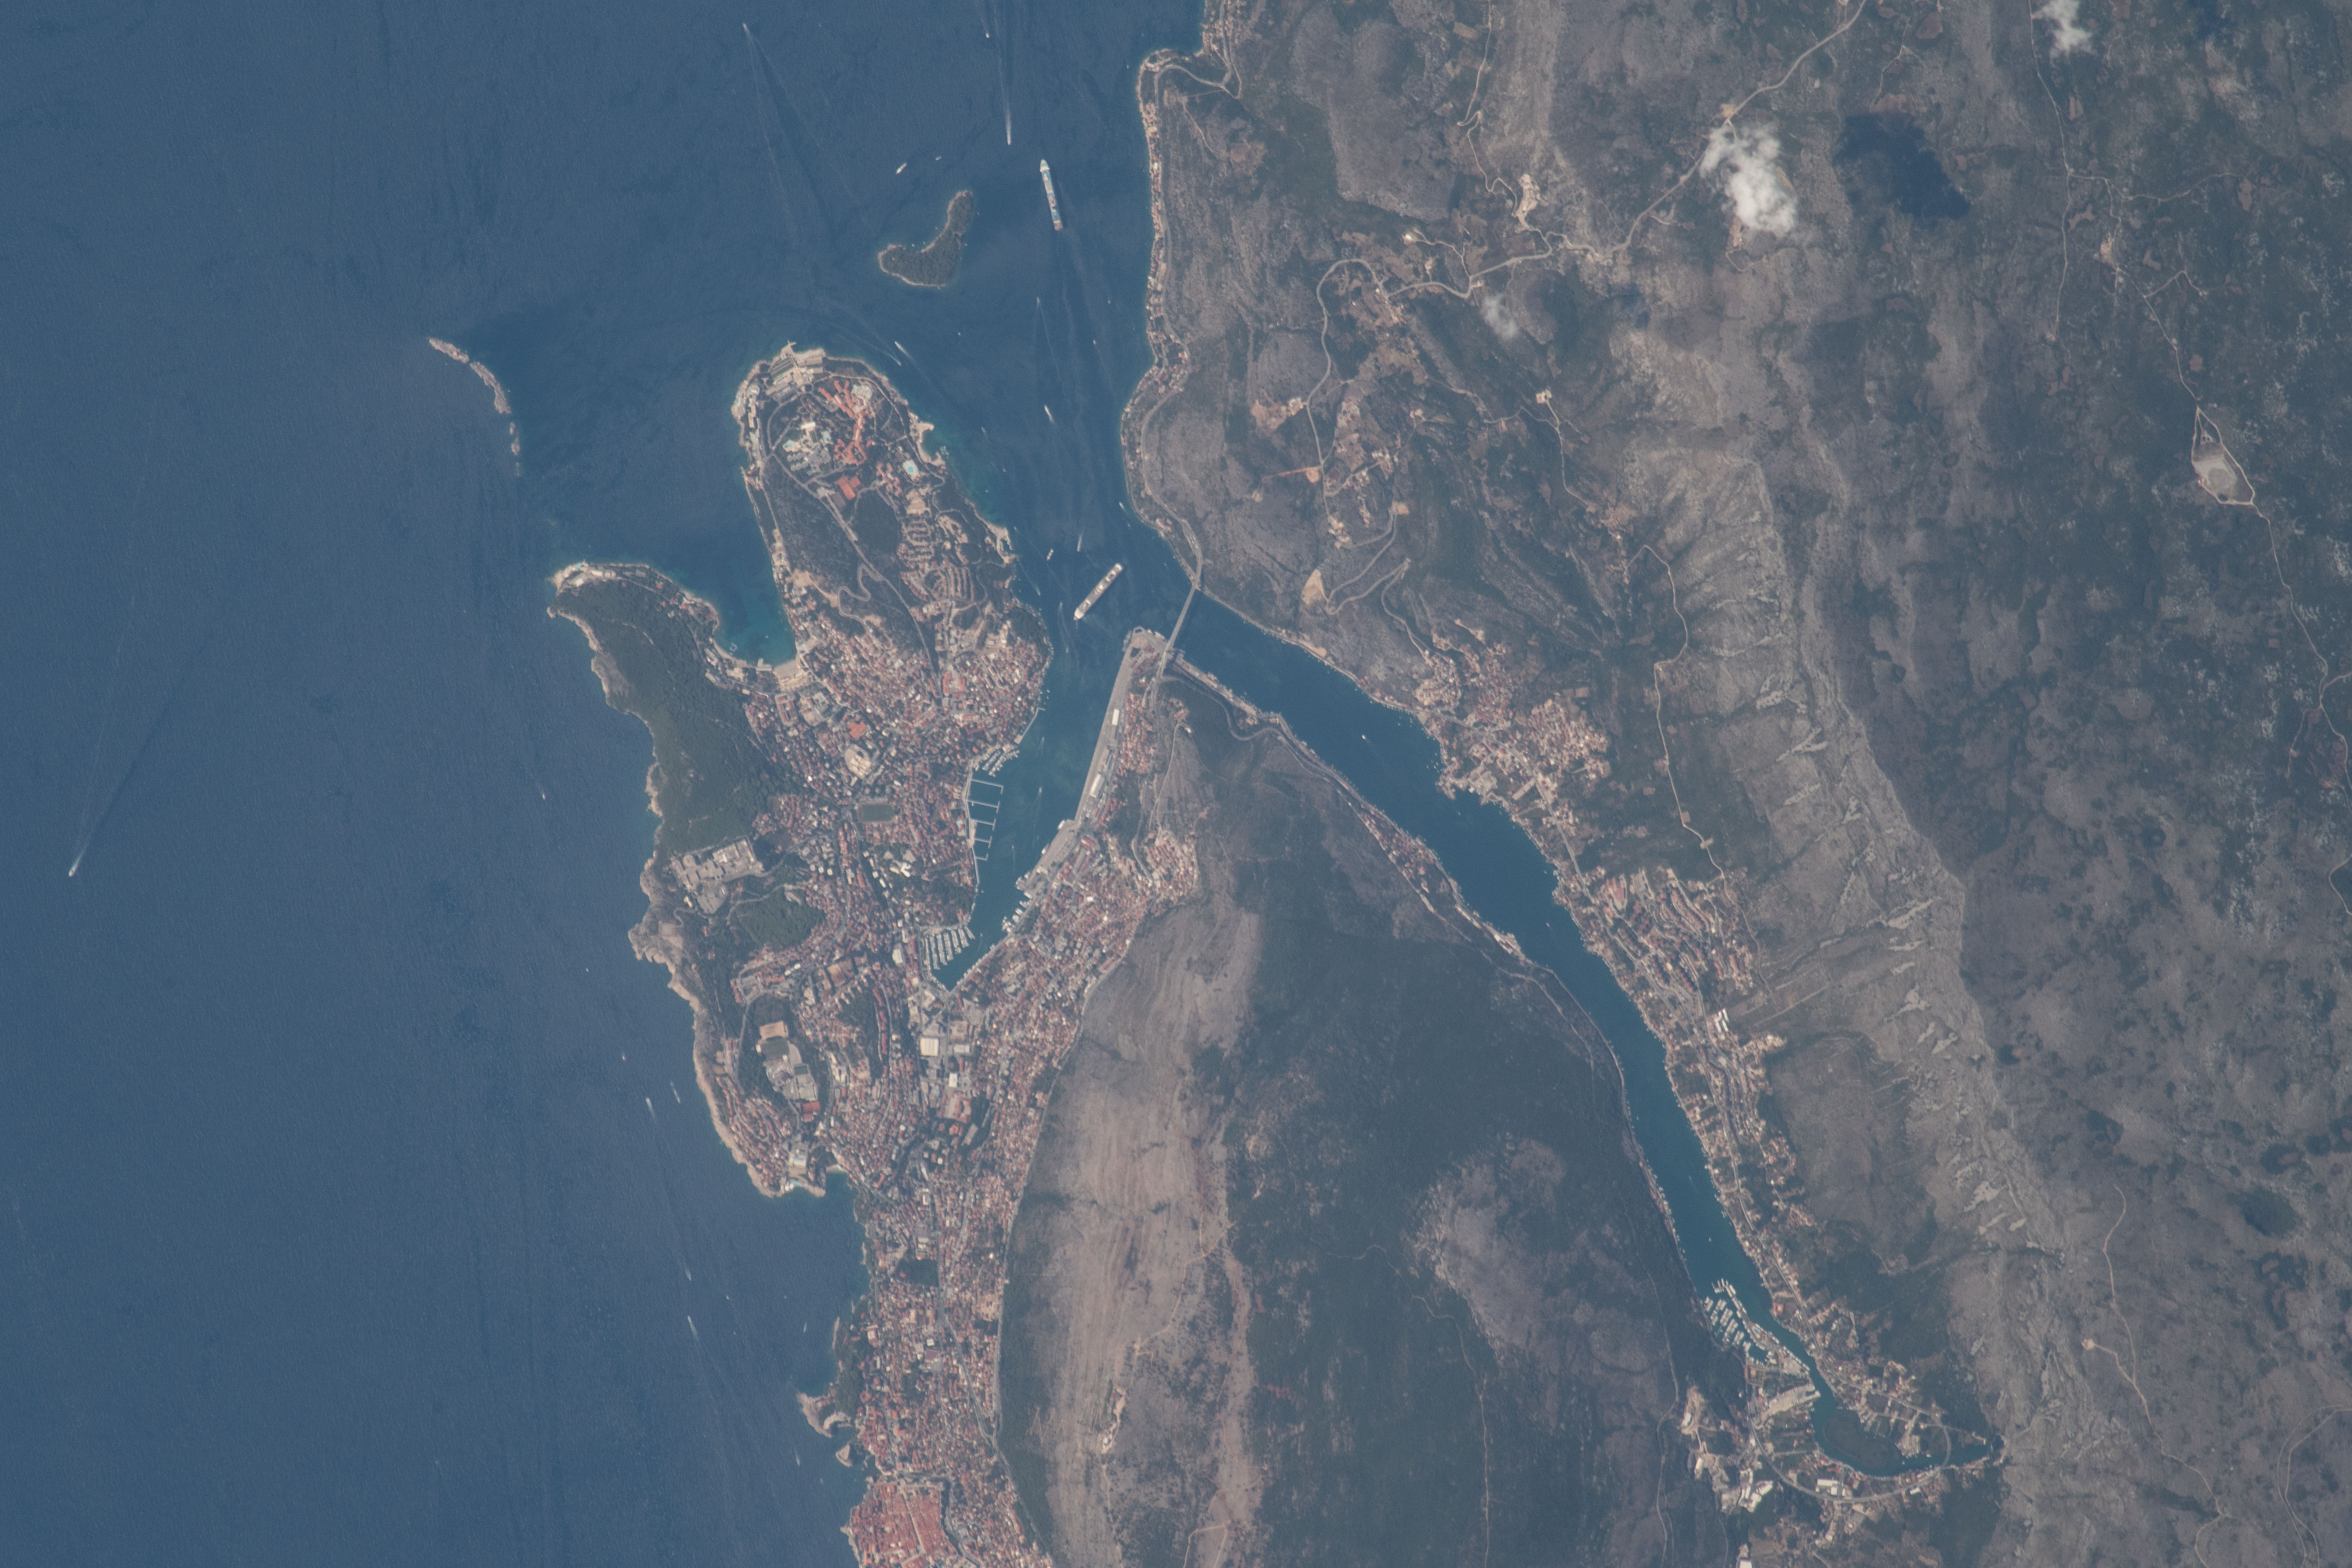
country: CROATIA
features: SOLITUDO SUNNY CAMPING BY VALAMAR, JADROLINIJA FERRY SERVICE
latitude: 42.7
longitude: 18.1
